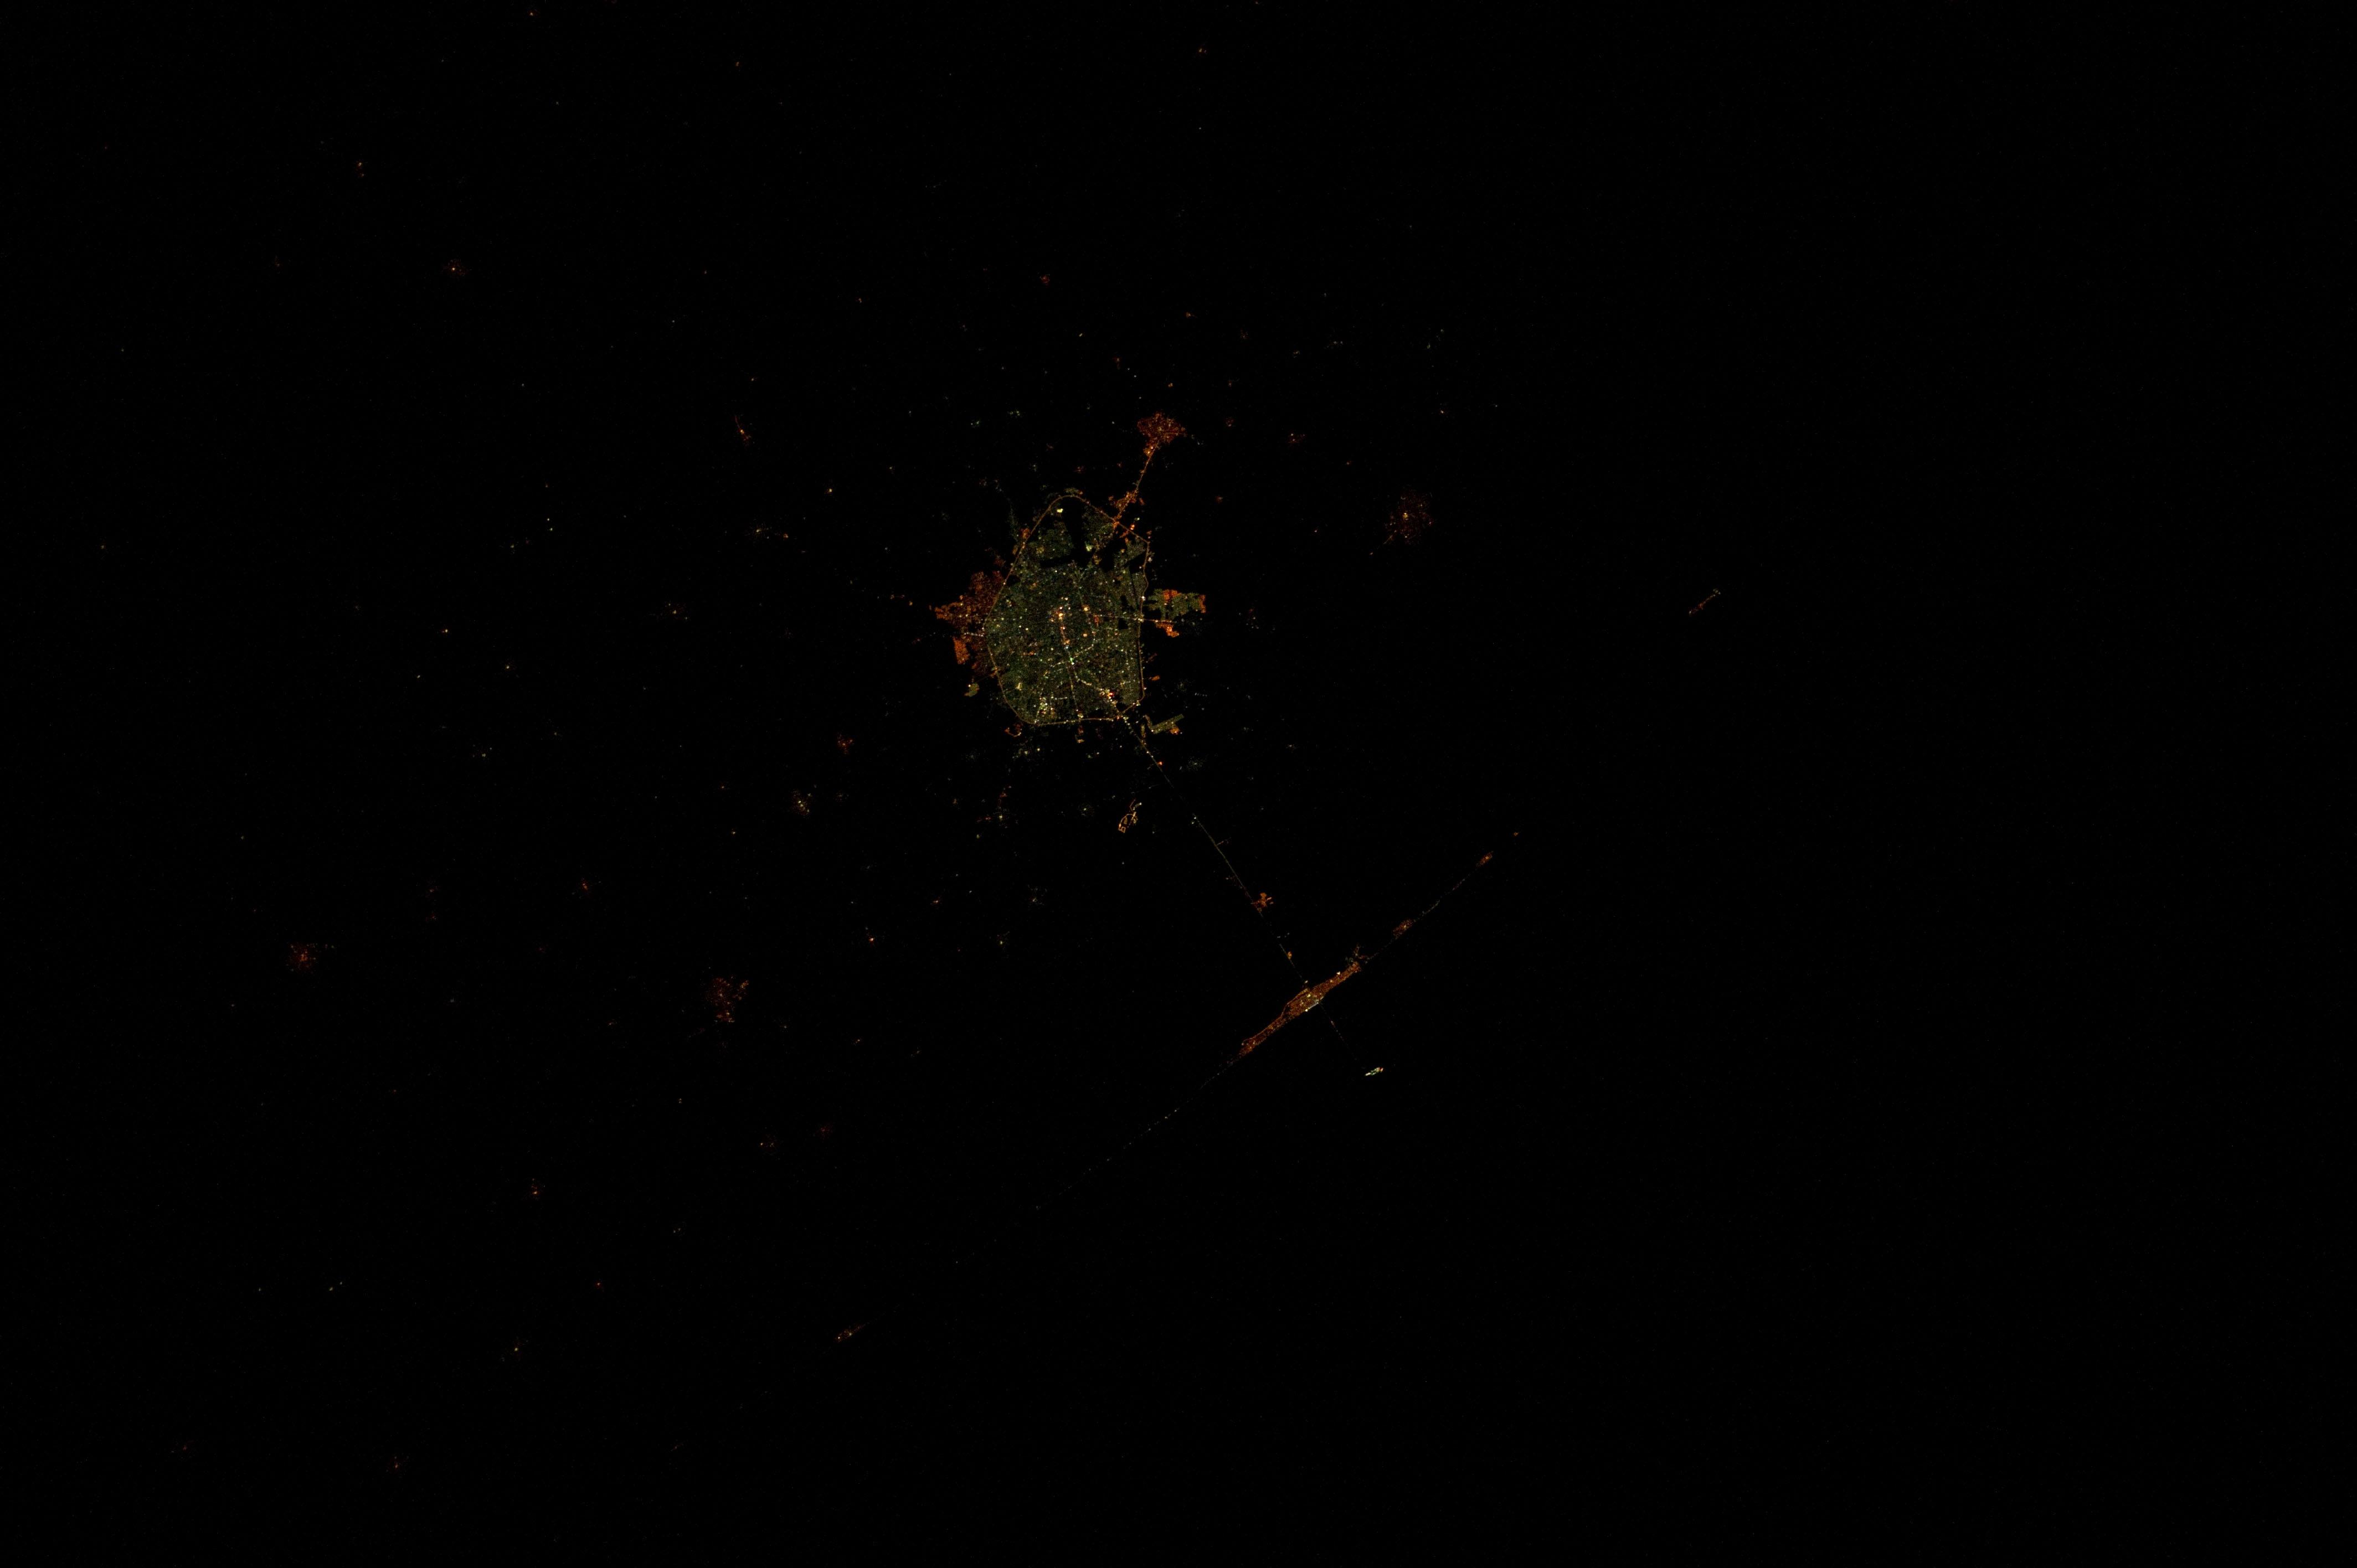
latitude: 21.1
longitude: -89.7
